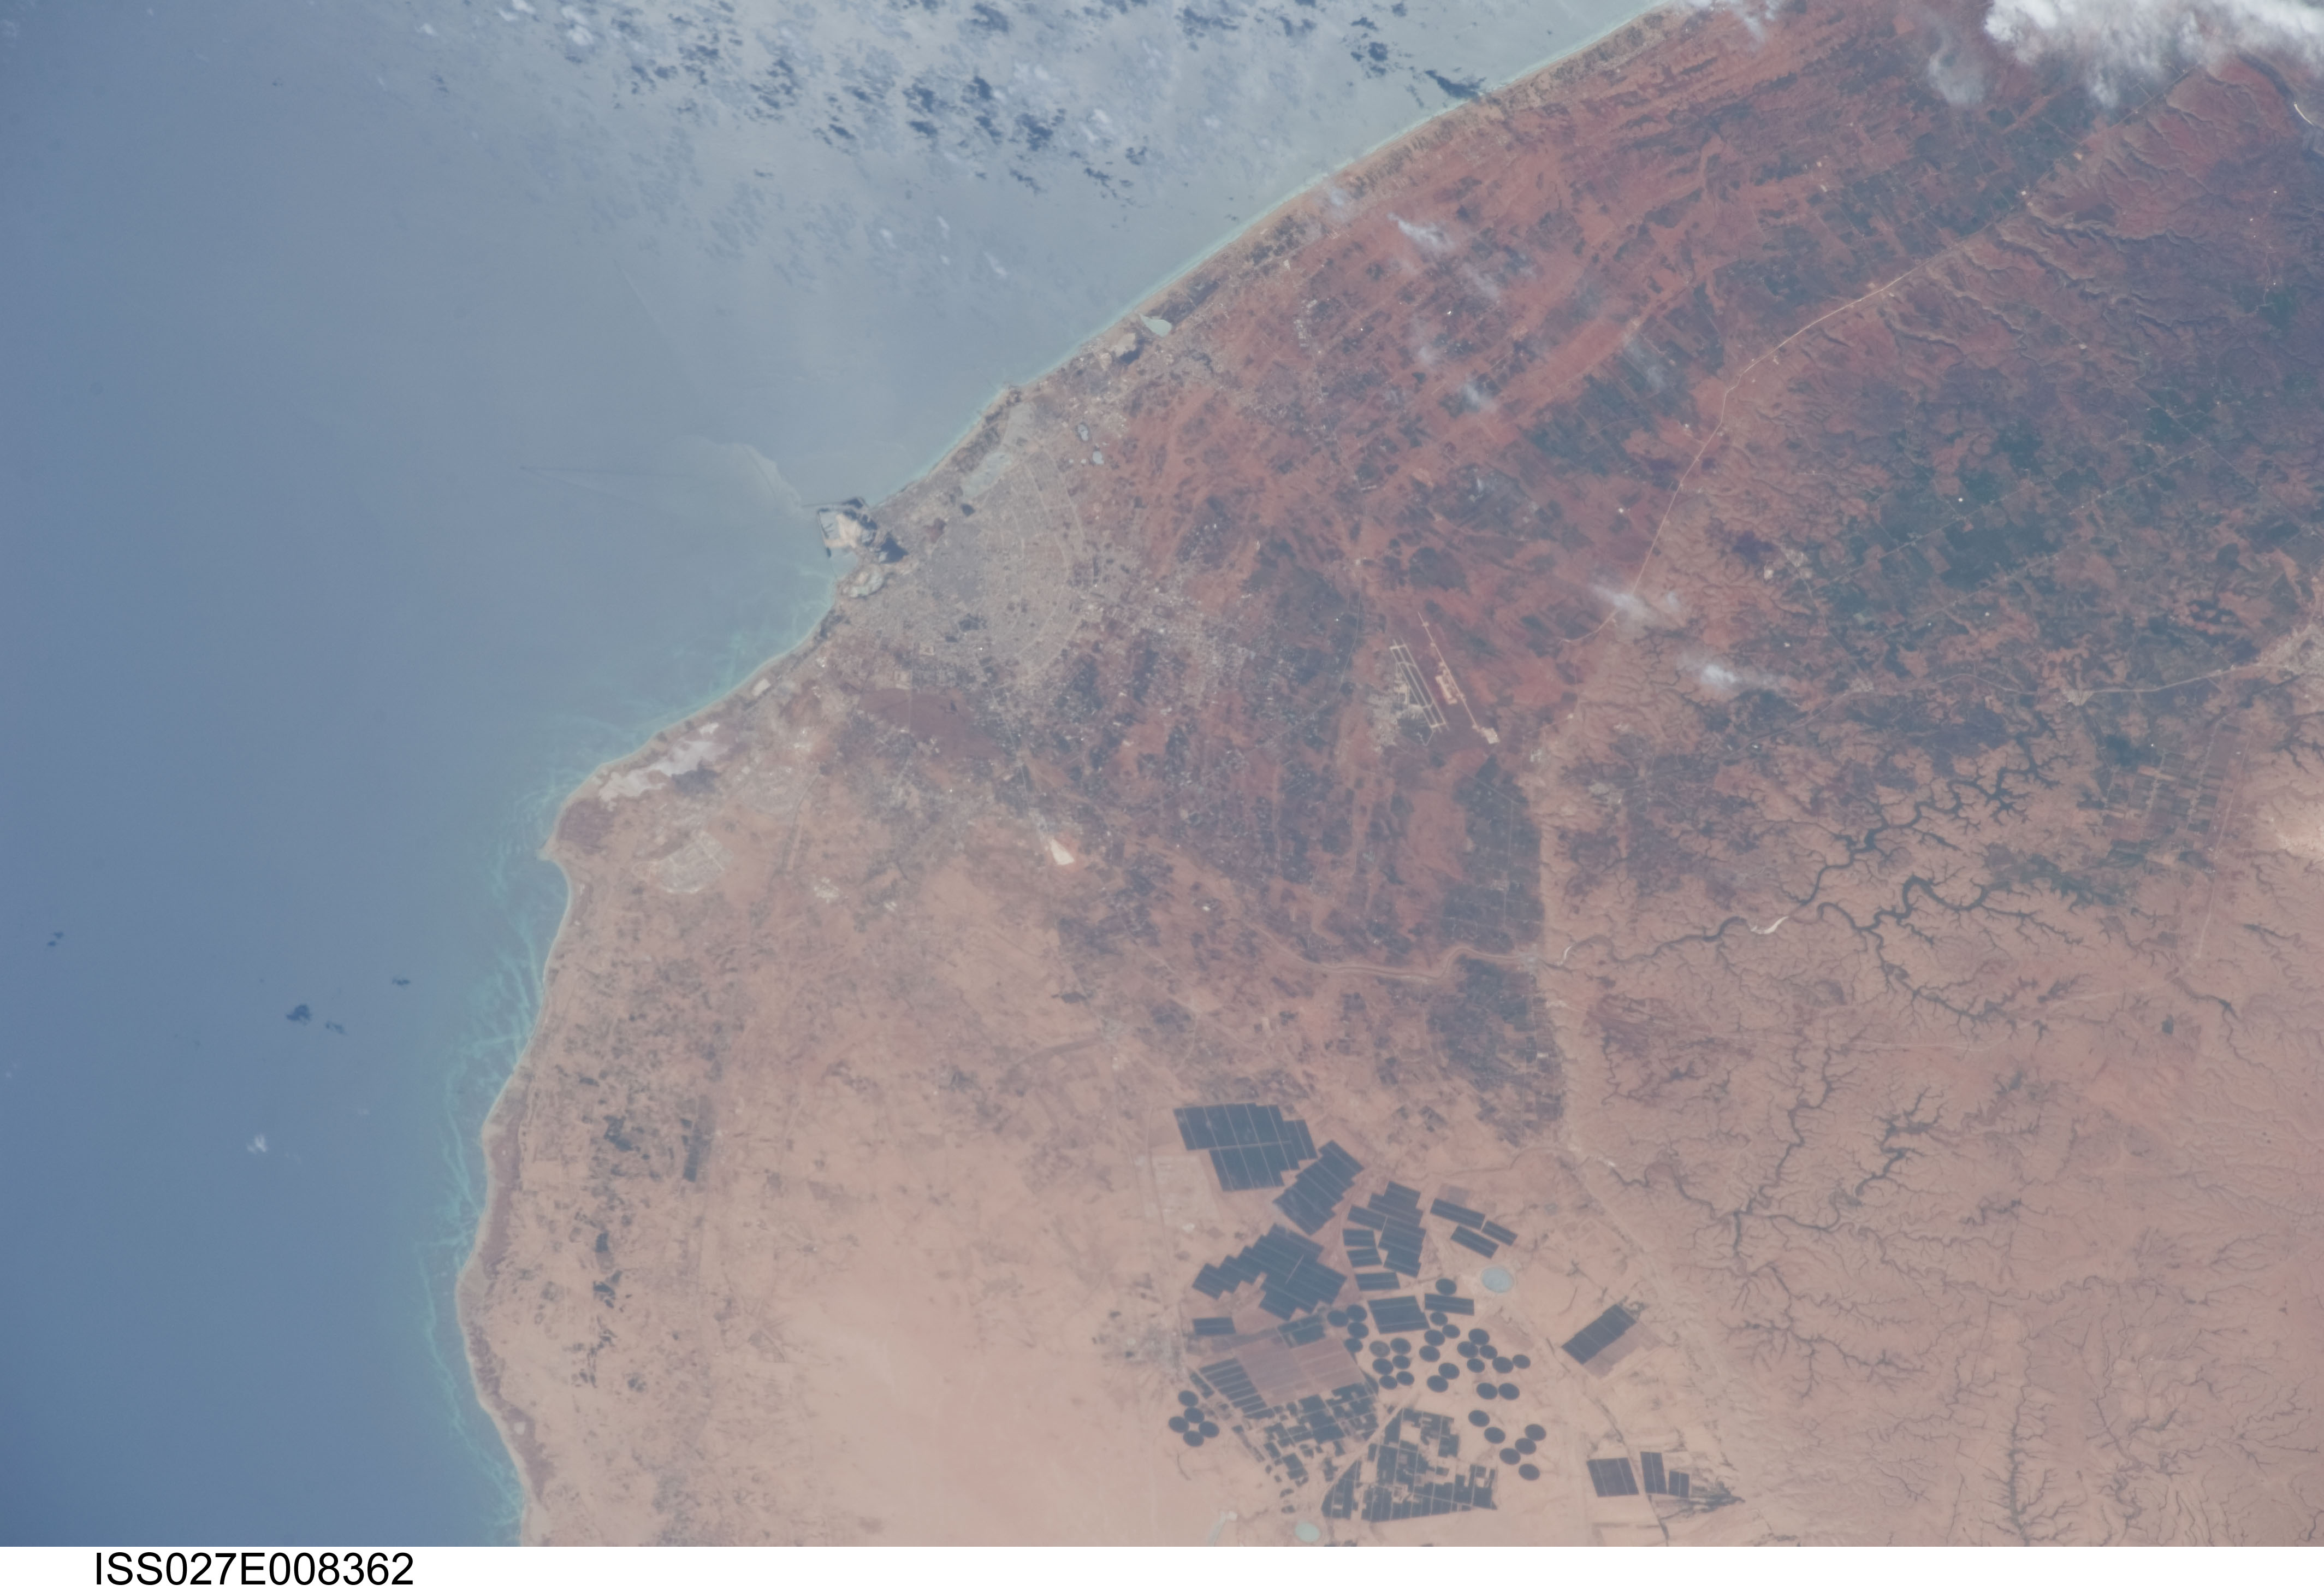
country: LIBYA
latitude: 32.0
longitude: 20.2
